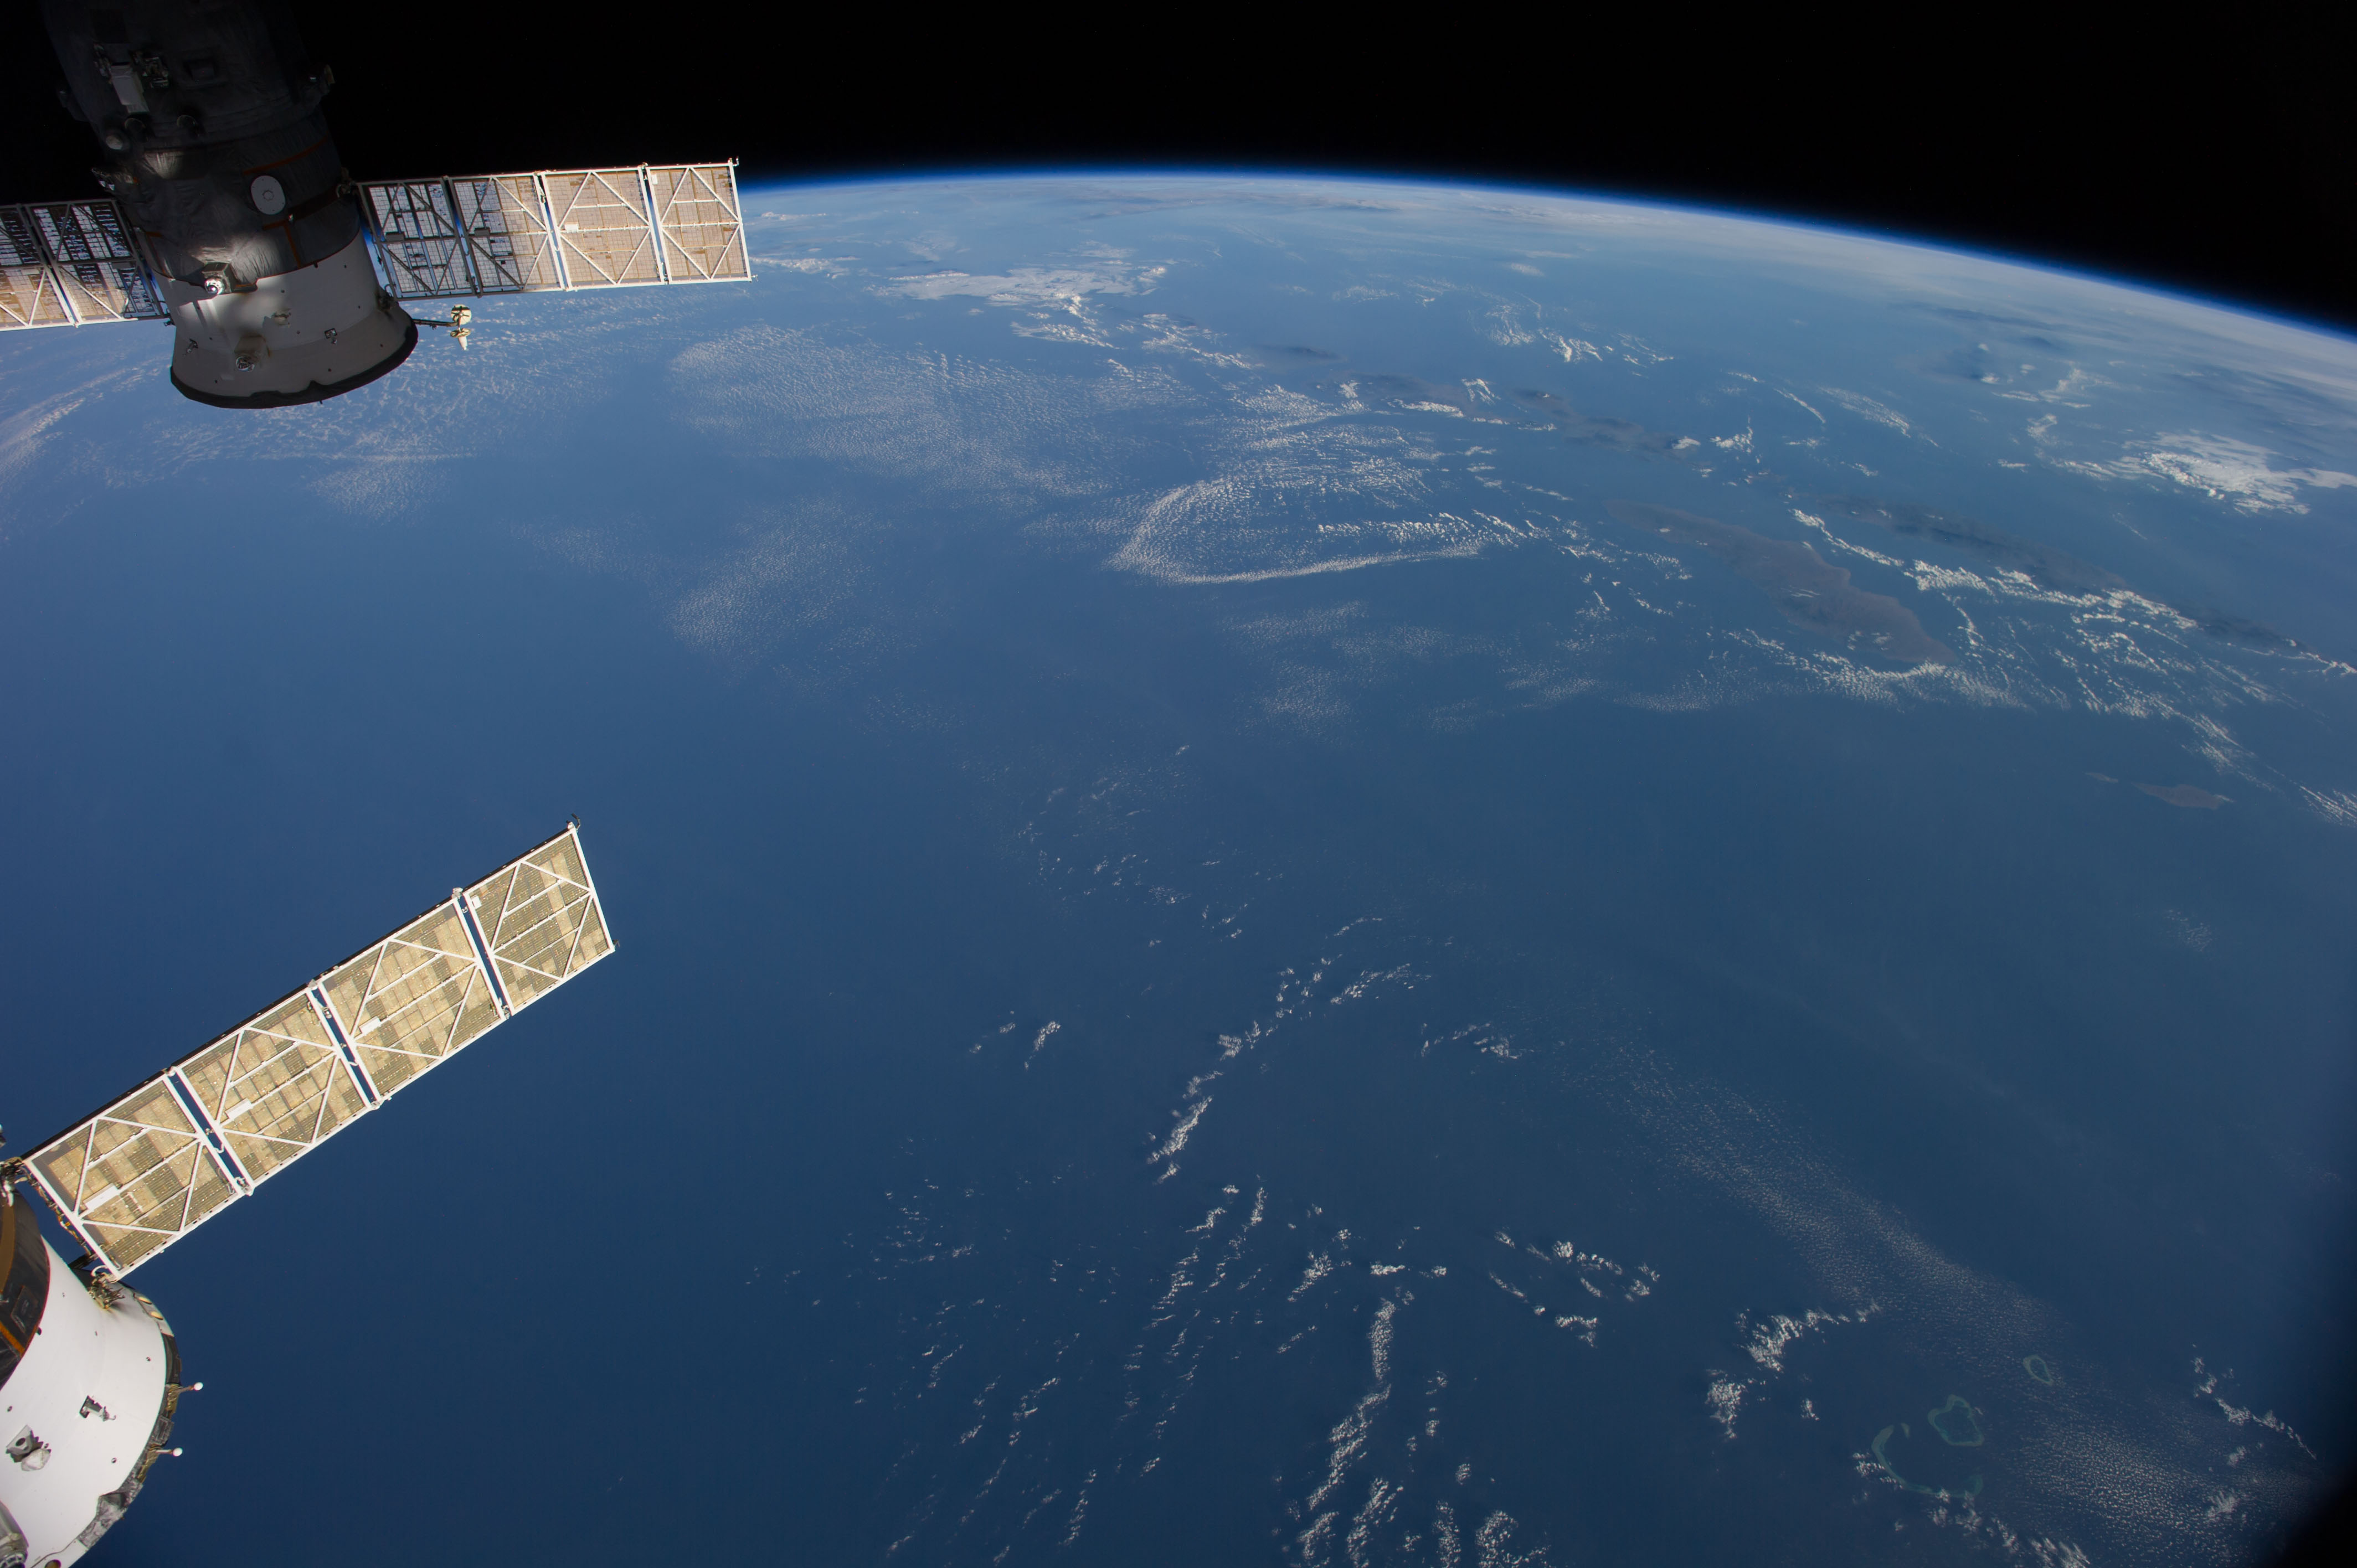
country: AUSTRALIA-WA
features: INDIAN O., JAVA S., BALI S., FLORES S., SAVU S., W. NUSA TENGGARA, E. NUSA TENGGARA, ATMOSPHERIC LIMB
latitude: -13.0
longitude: 117.5
